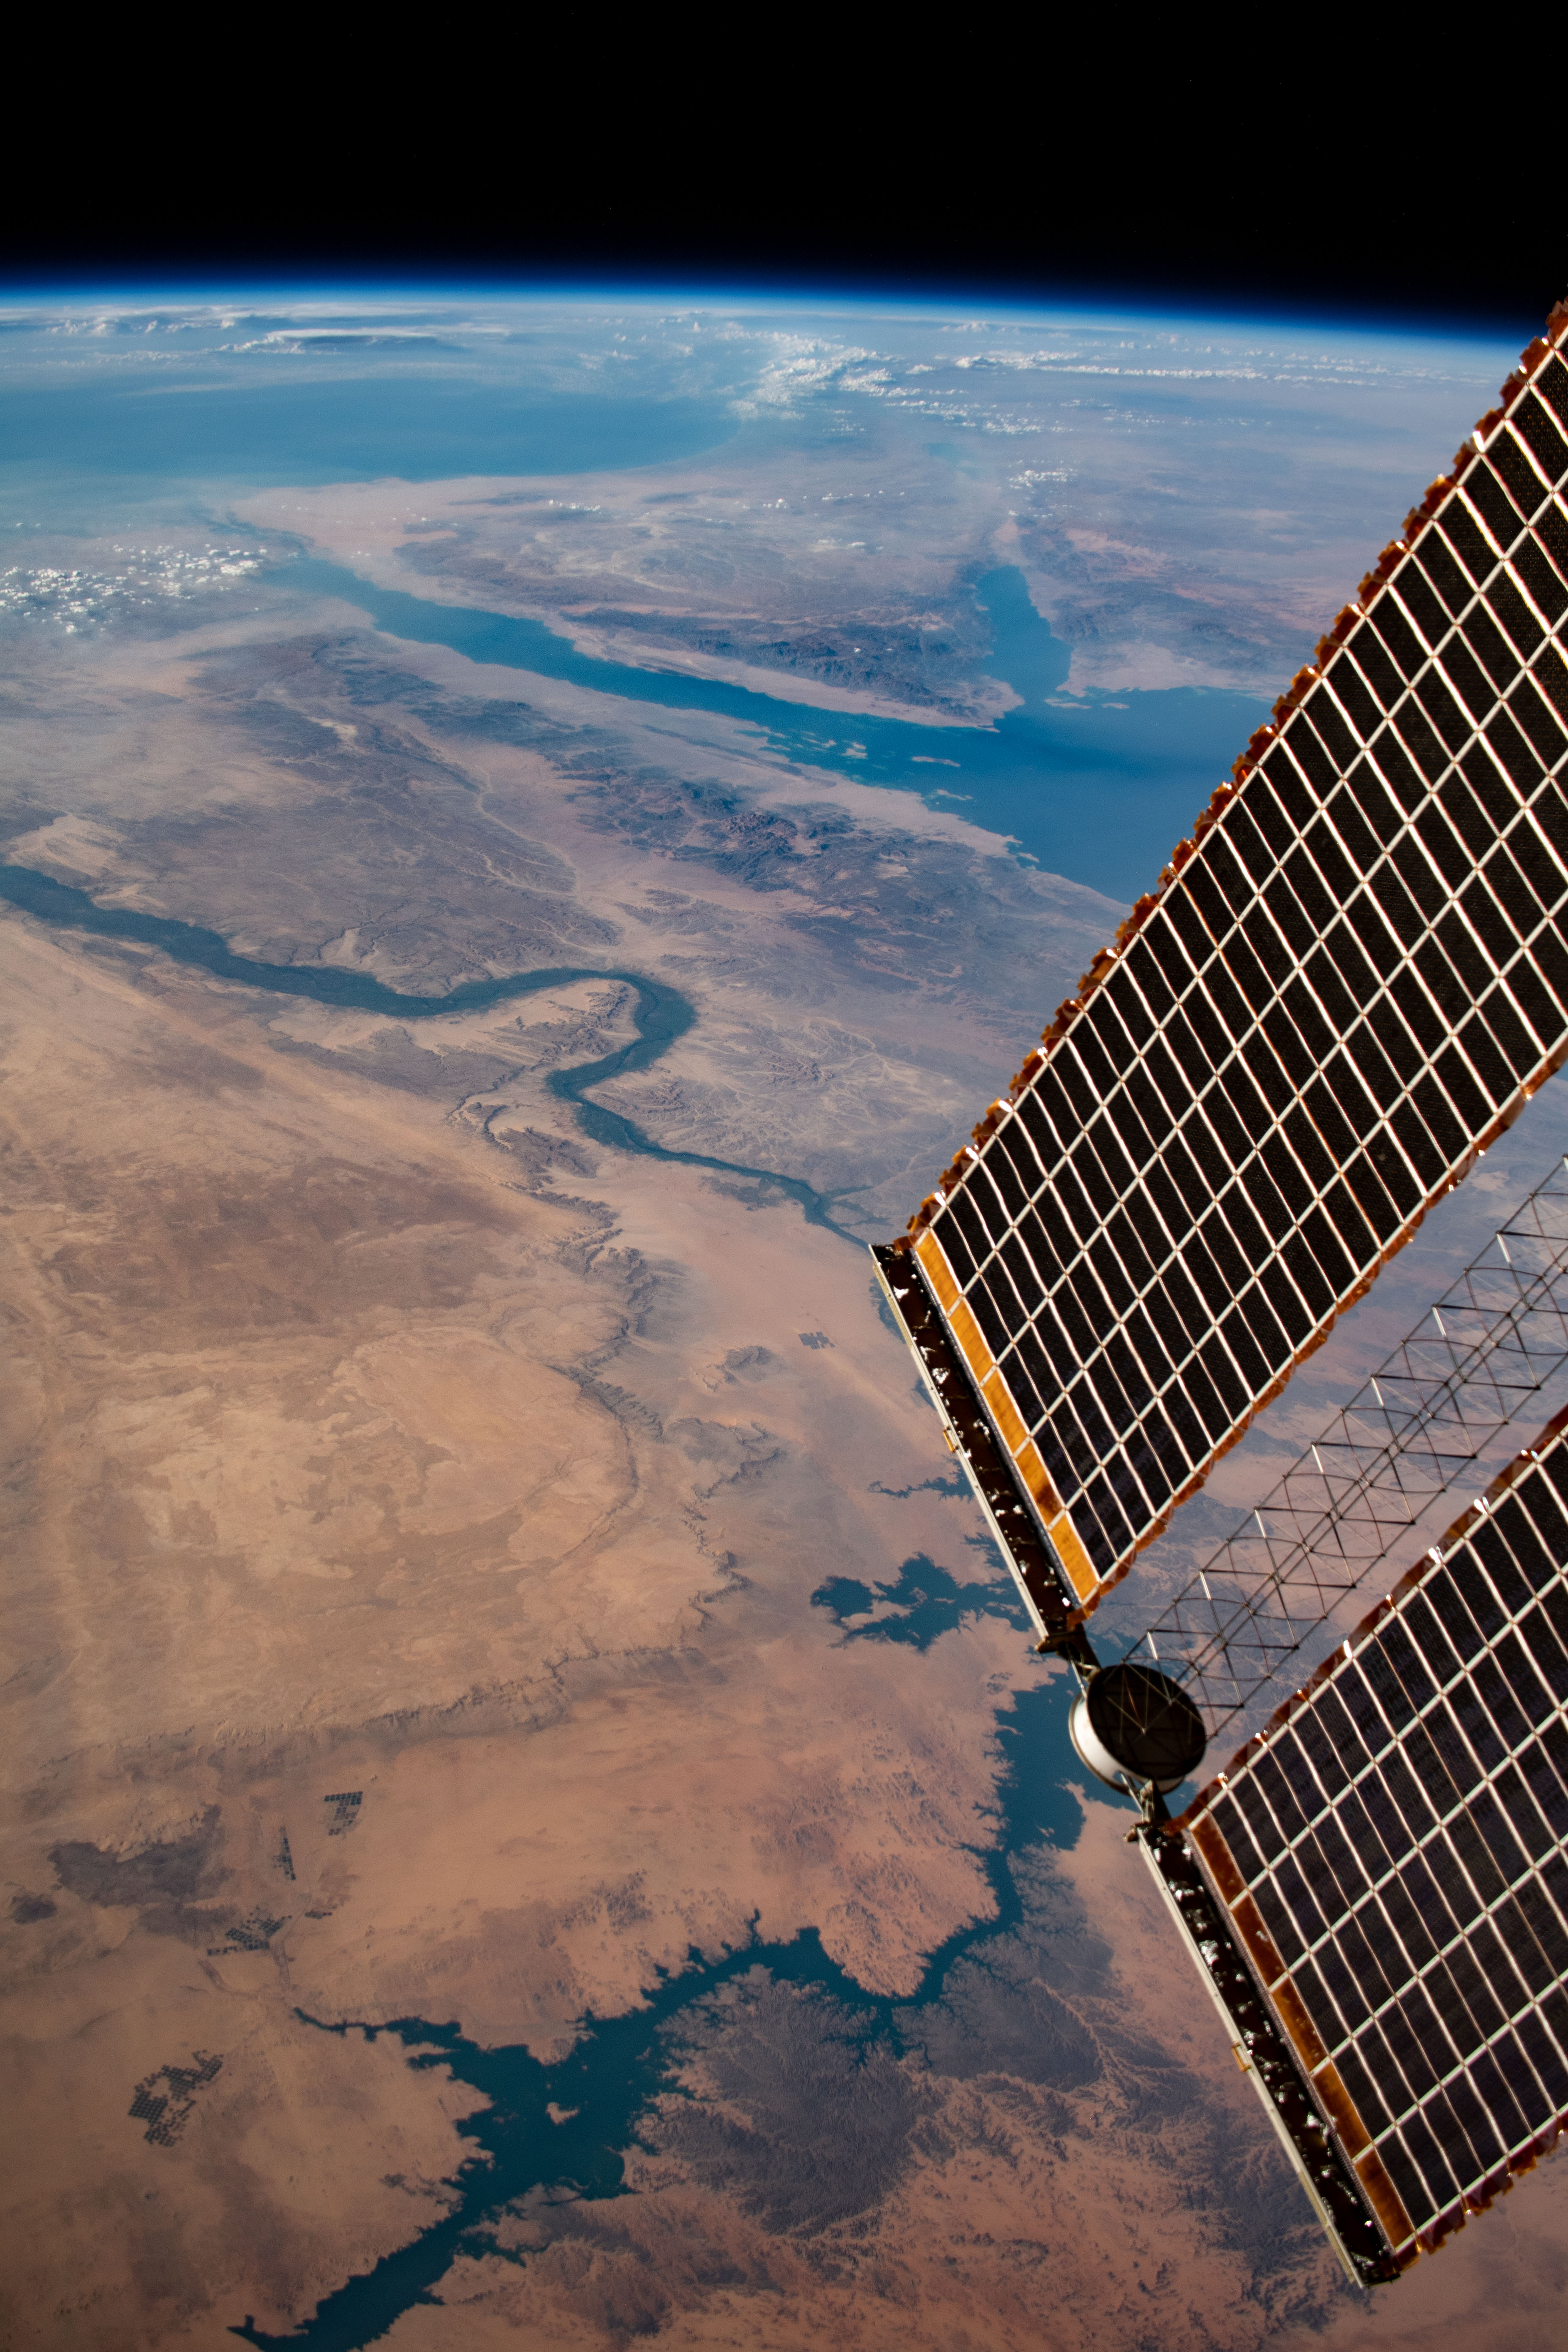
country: EGYPT
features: LAKE NASSER, NAGAA EL SHAIK, LUXOR, NILE RIVER
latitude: 24.9
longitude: 32.7
